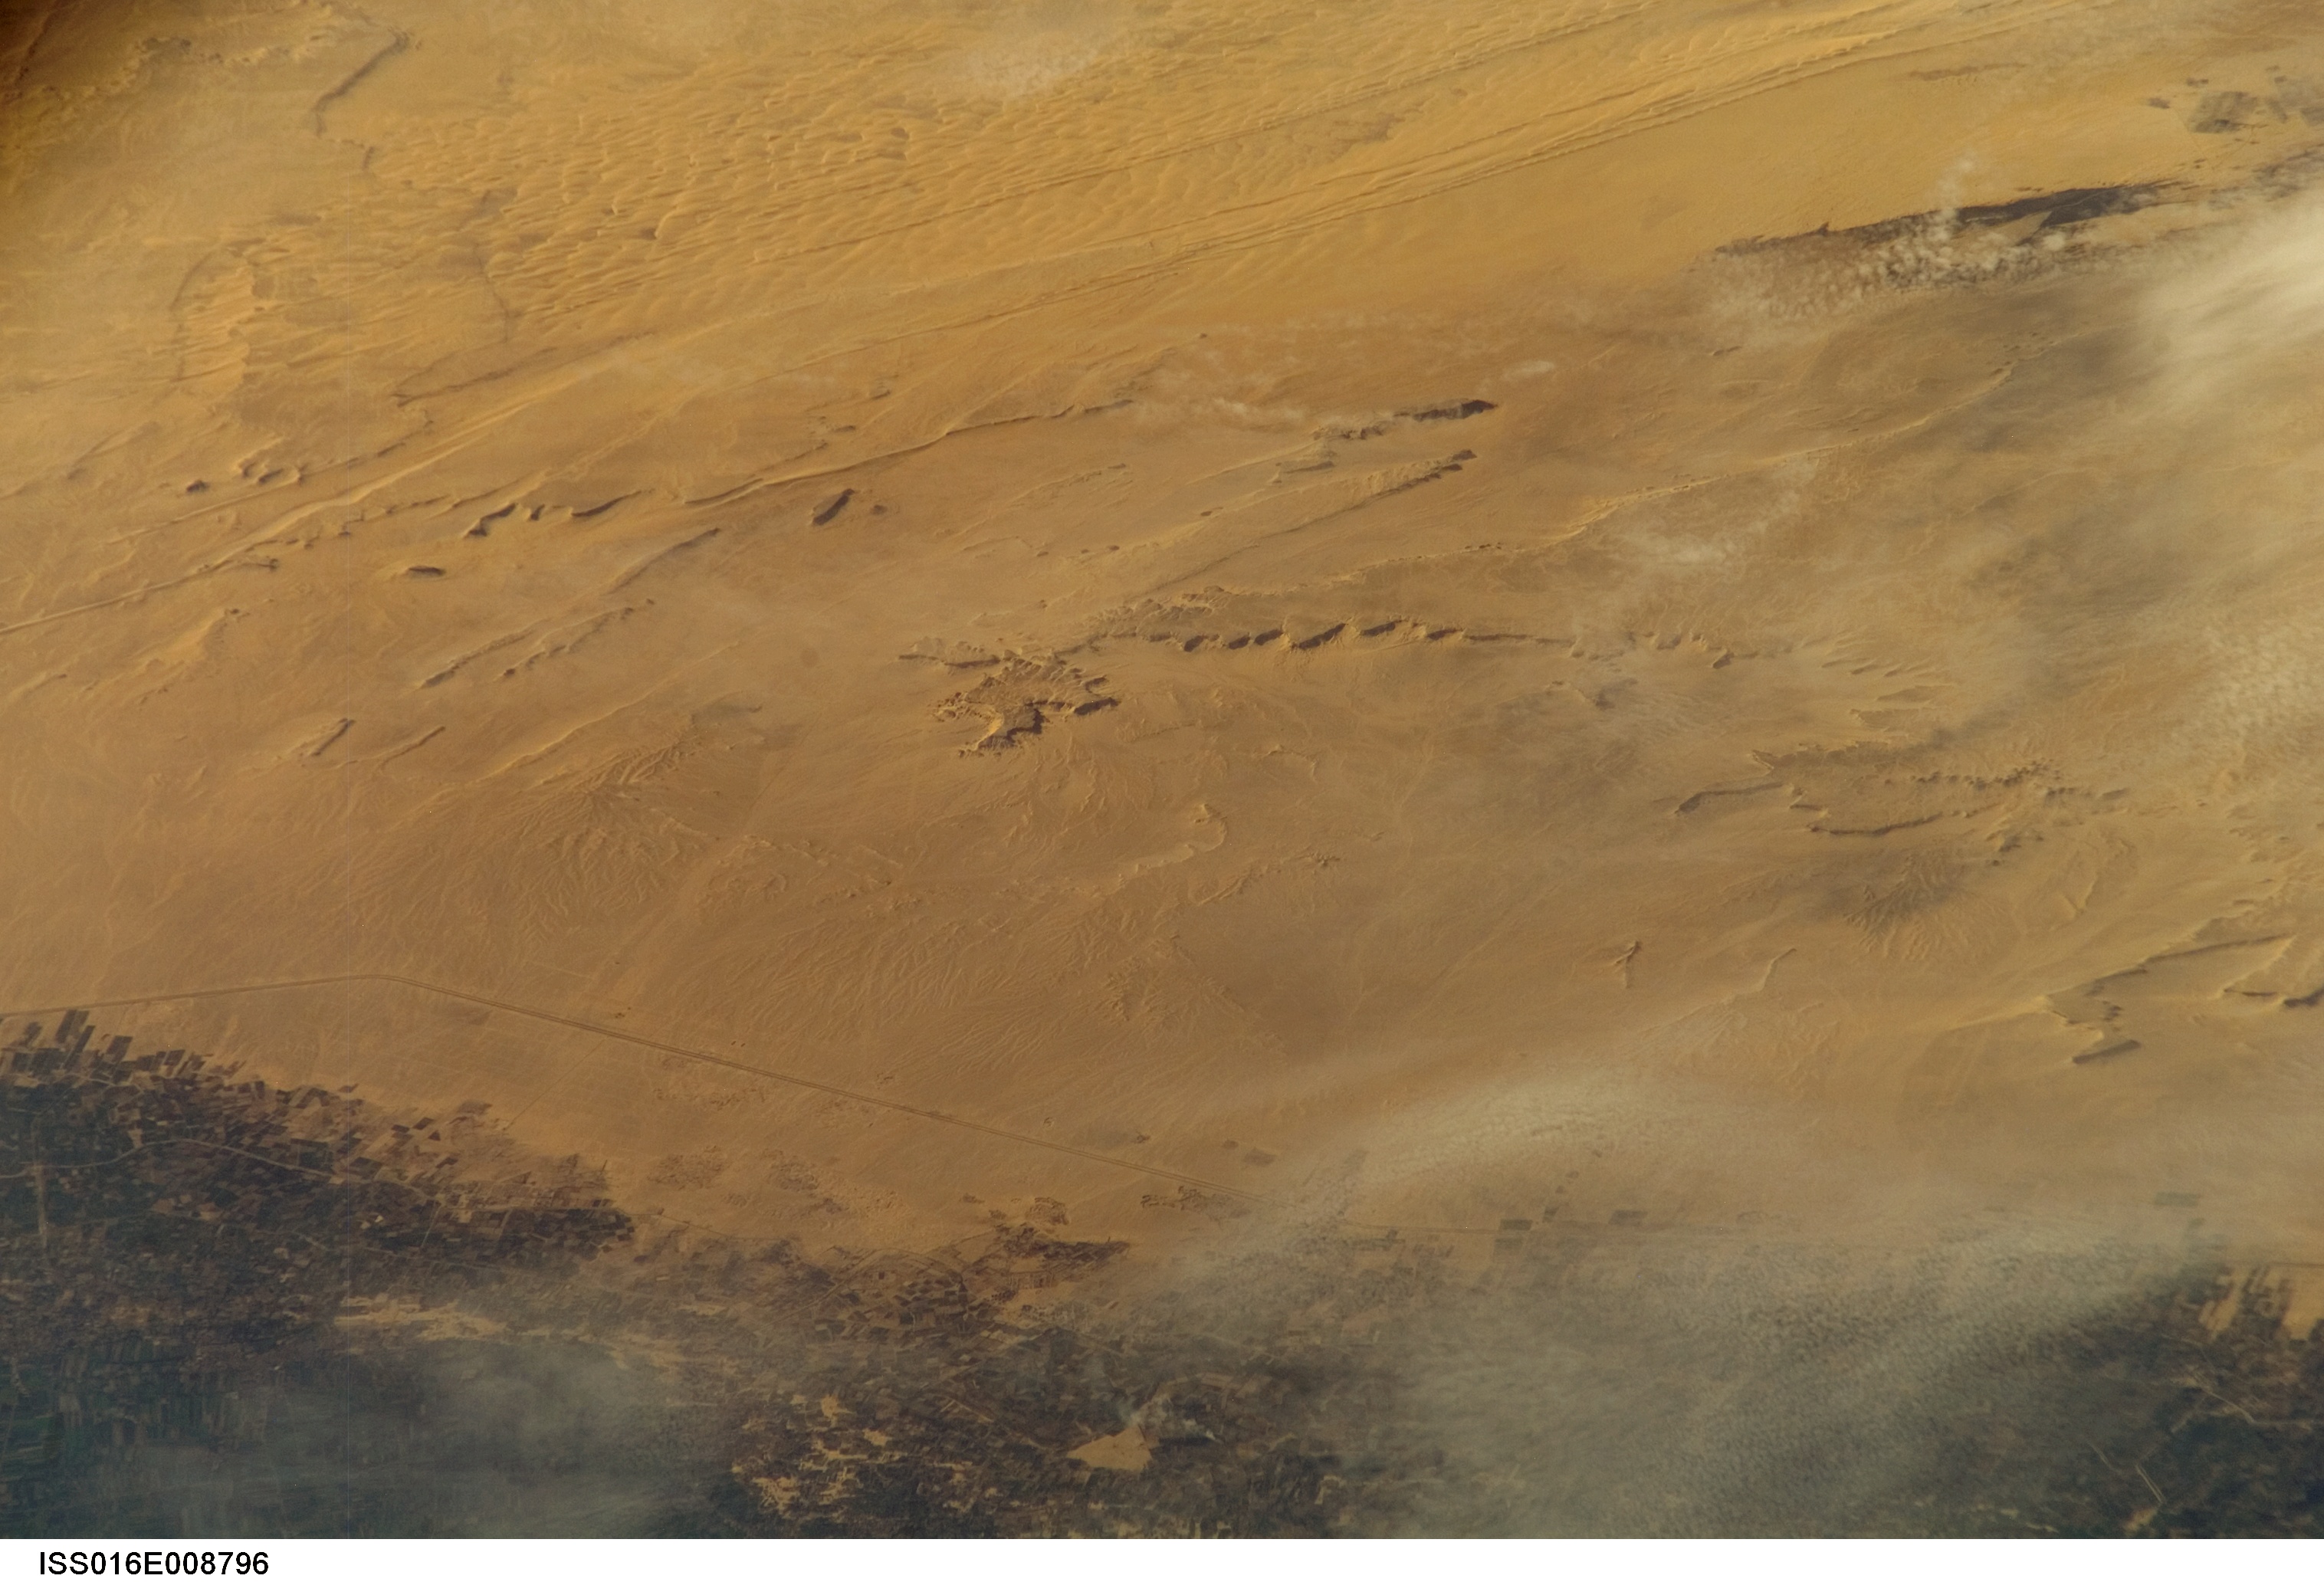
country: EGYPT
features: NILE R., AGR., WESTERN DESERT
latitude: 28.8
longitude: 30.6
